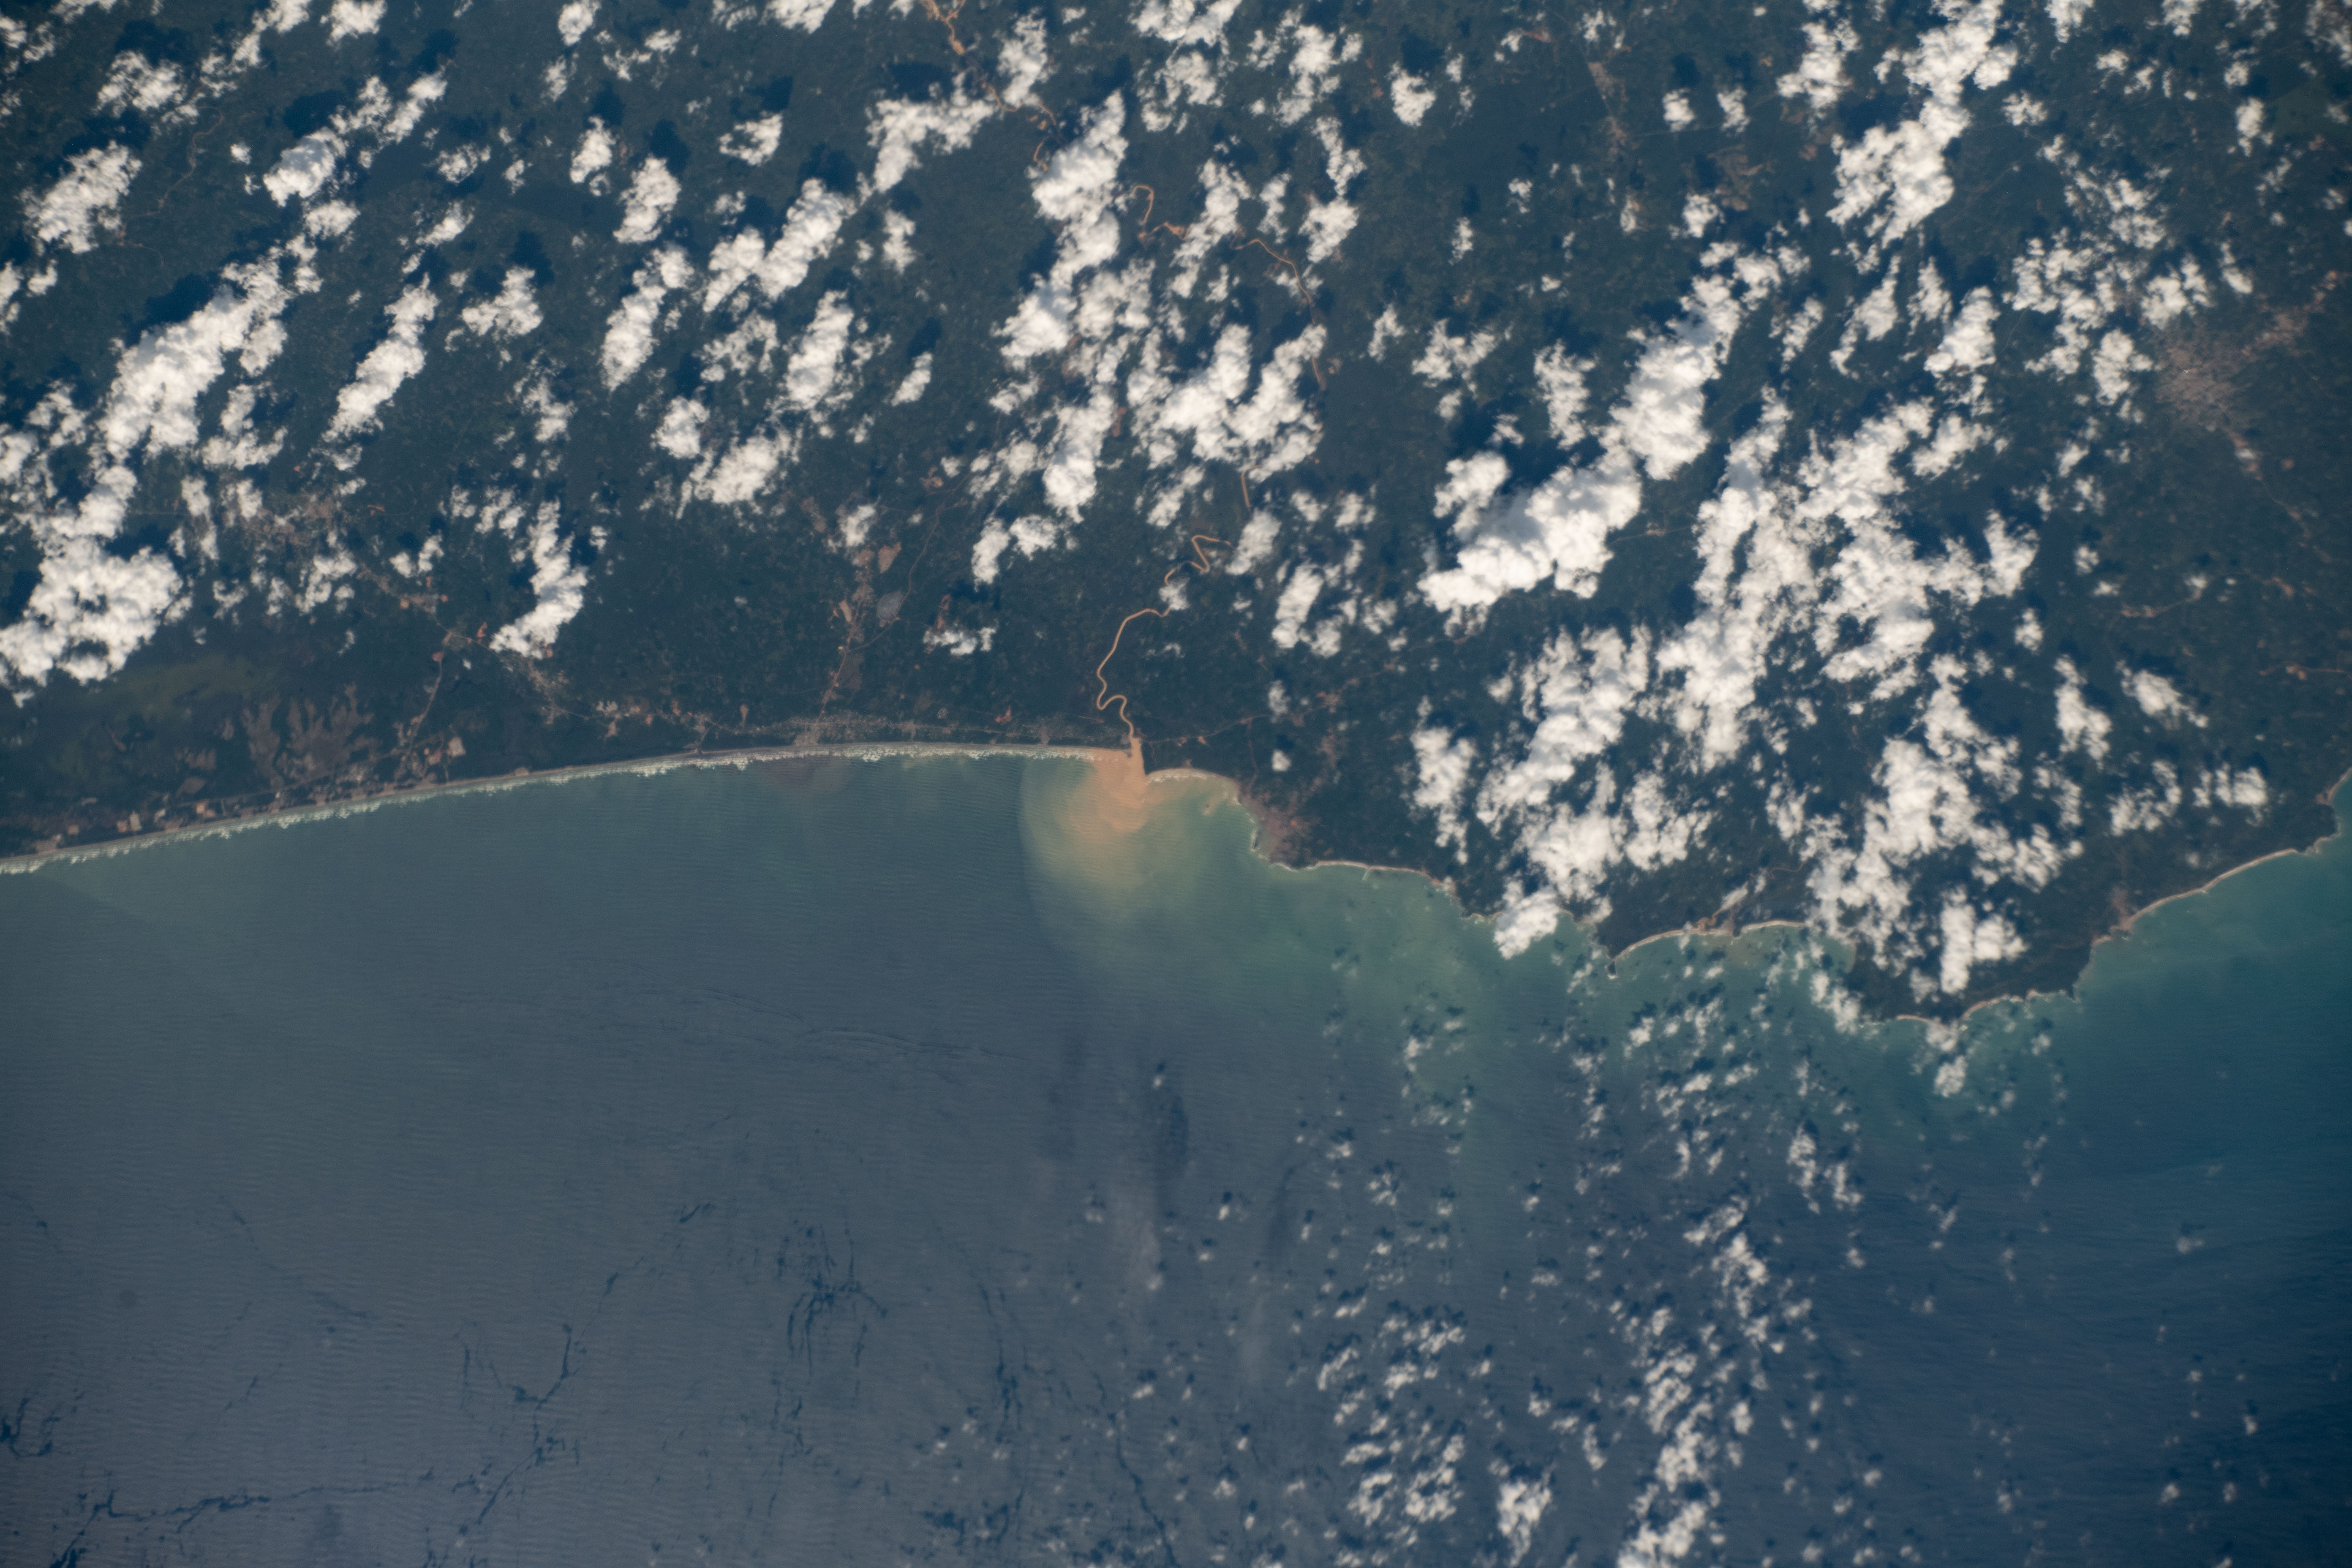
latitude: 4.9
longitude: -2.3
